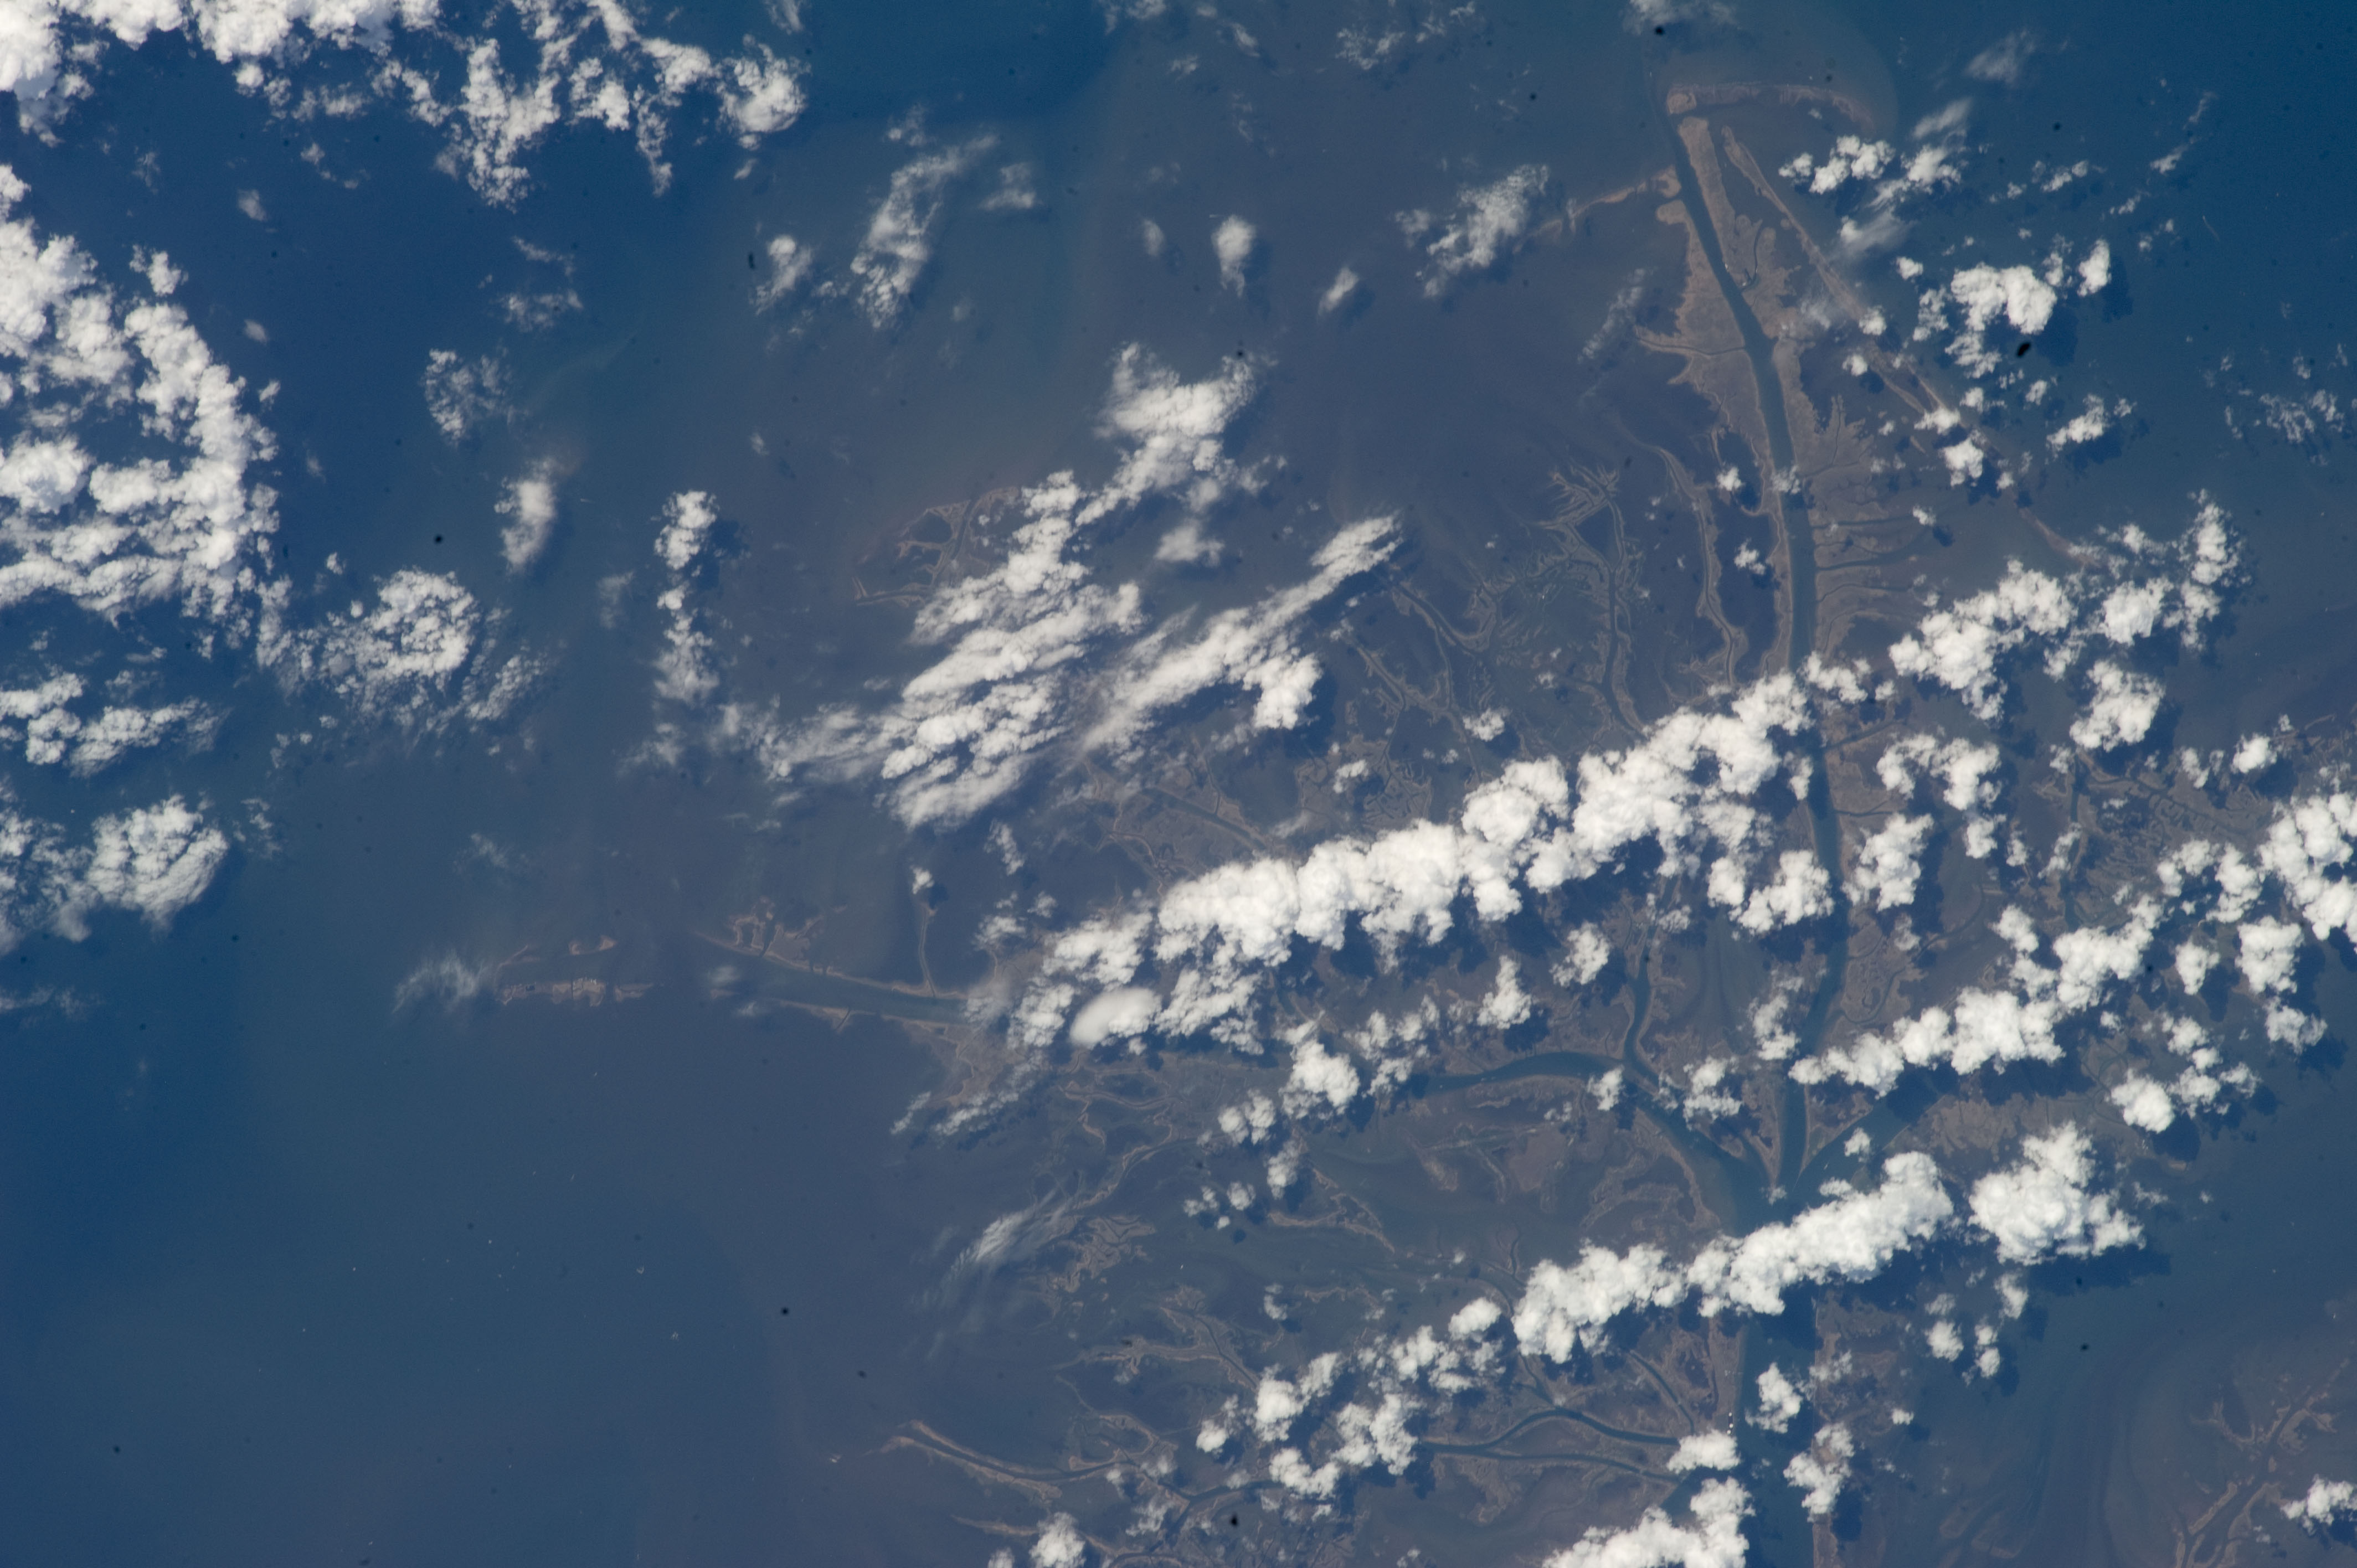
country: USA-LOUISIANA
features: MISSISSIPPI R., SOUTH PASS, NORTH PASS
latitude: 29.1
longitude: -89.2
